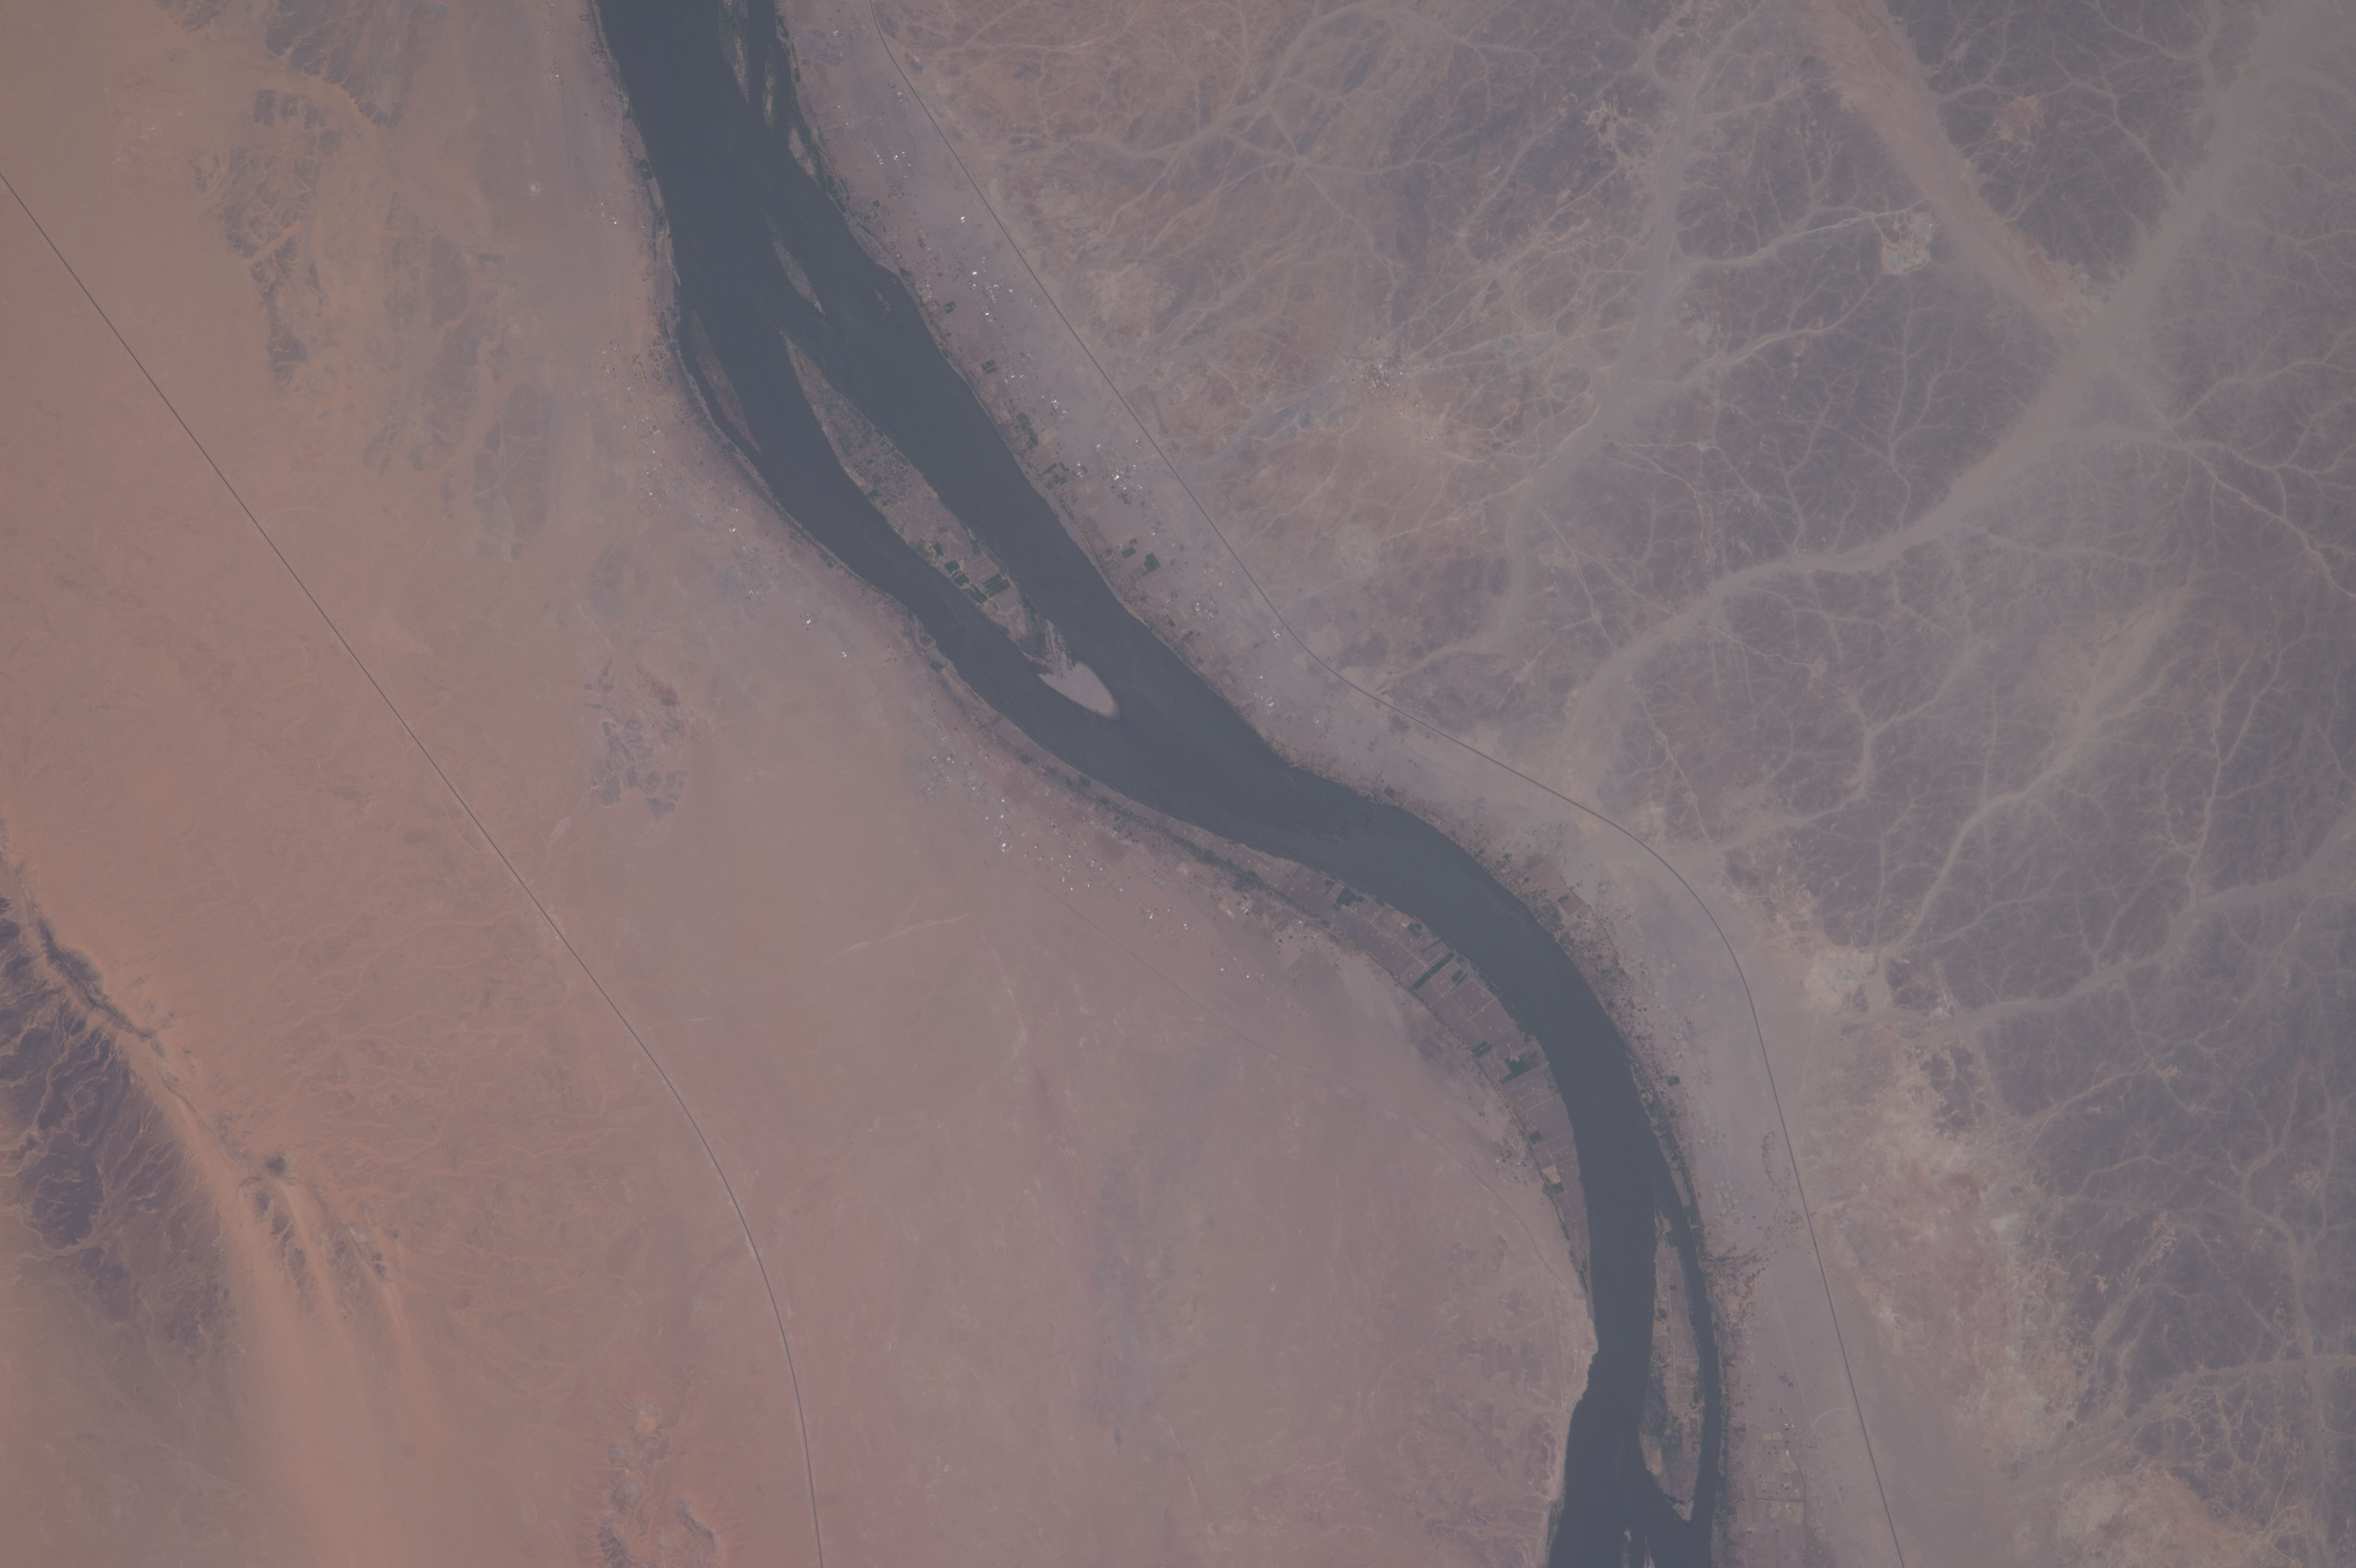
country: SUDAN
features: NUBIAN DESERT, NILE RIVER, NORTHERN, SUARDA, QUBBAT SALIM
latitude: 20.5
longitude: 30.3
